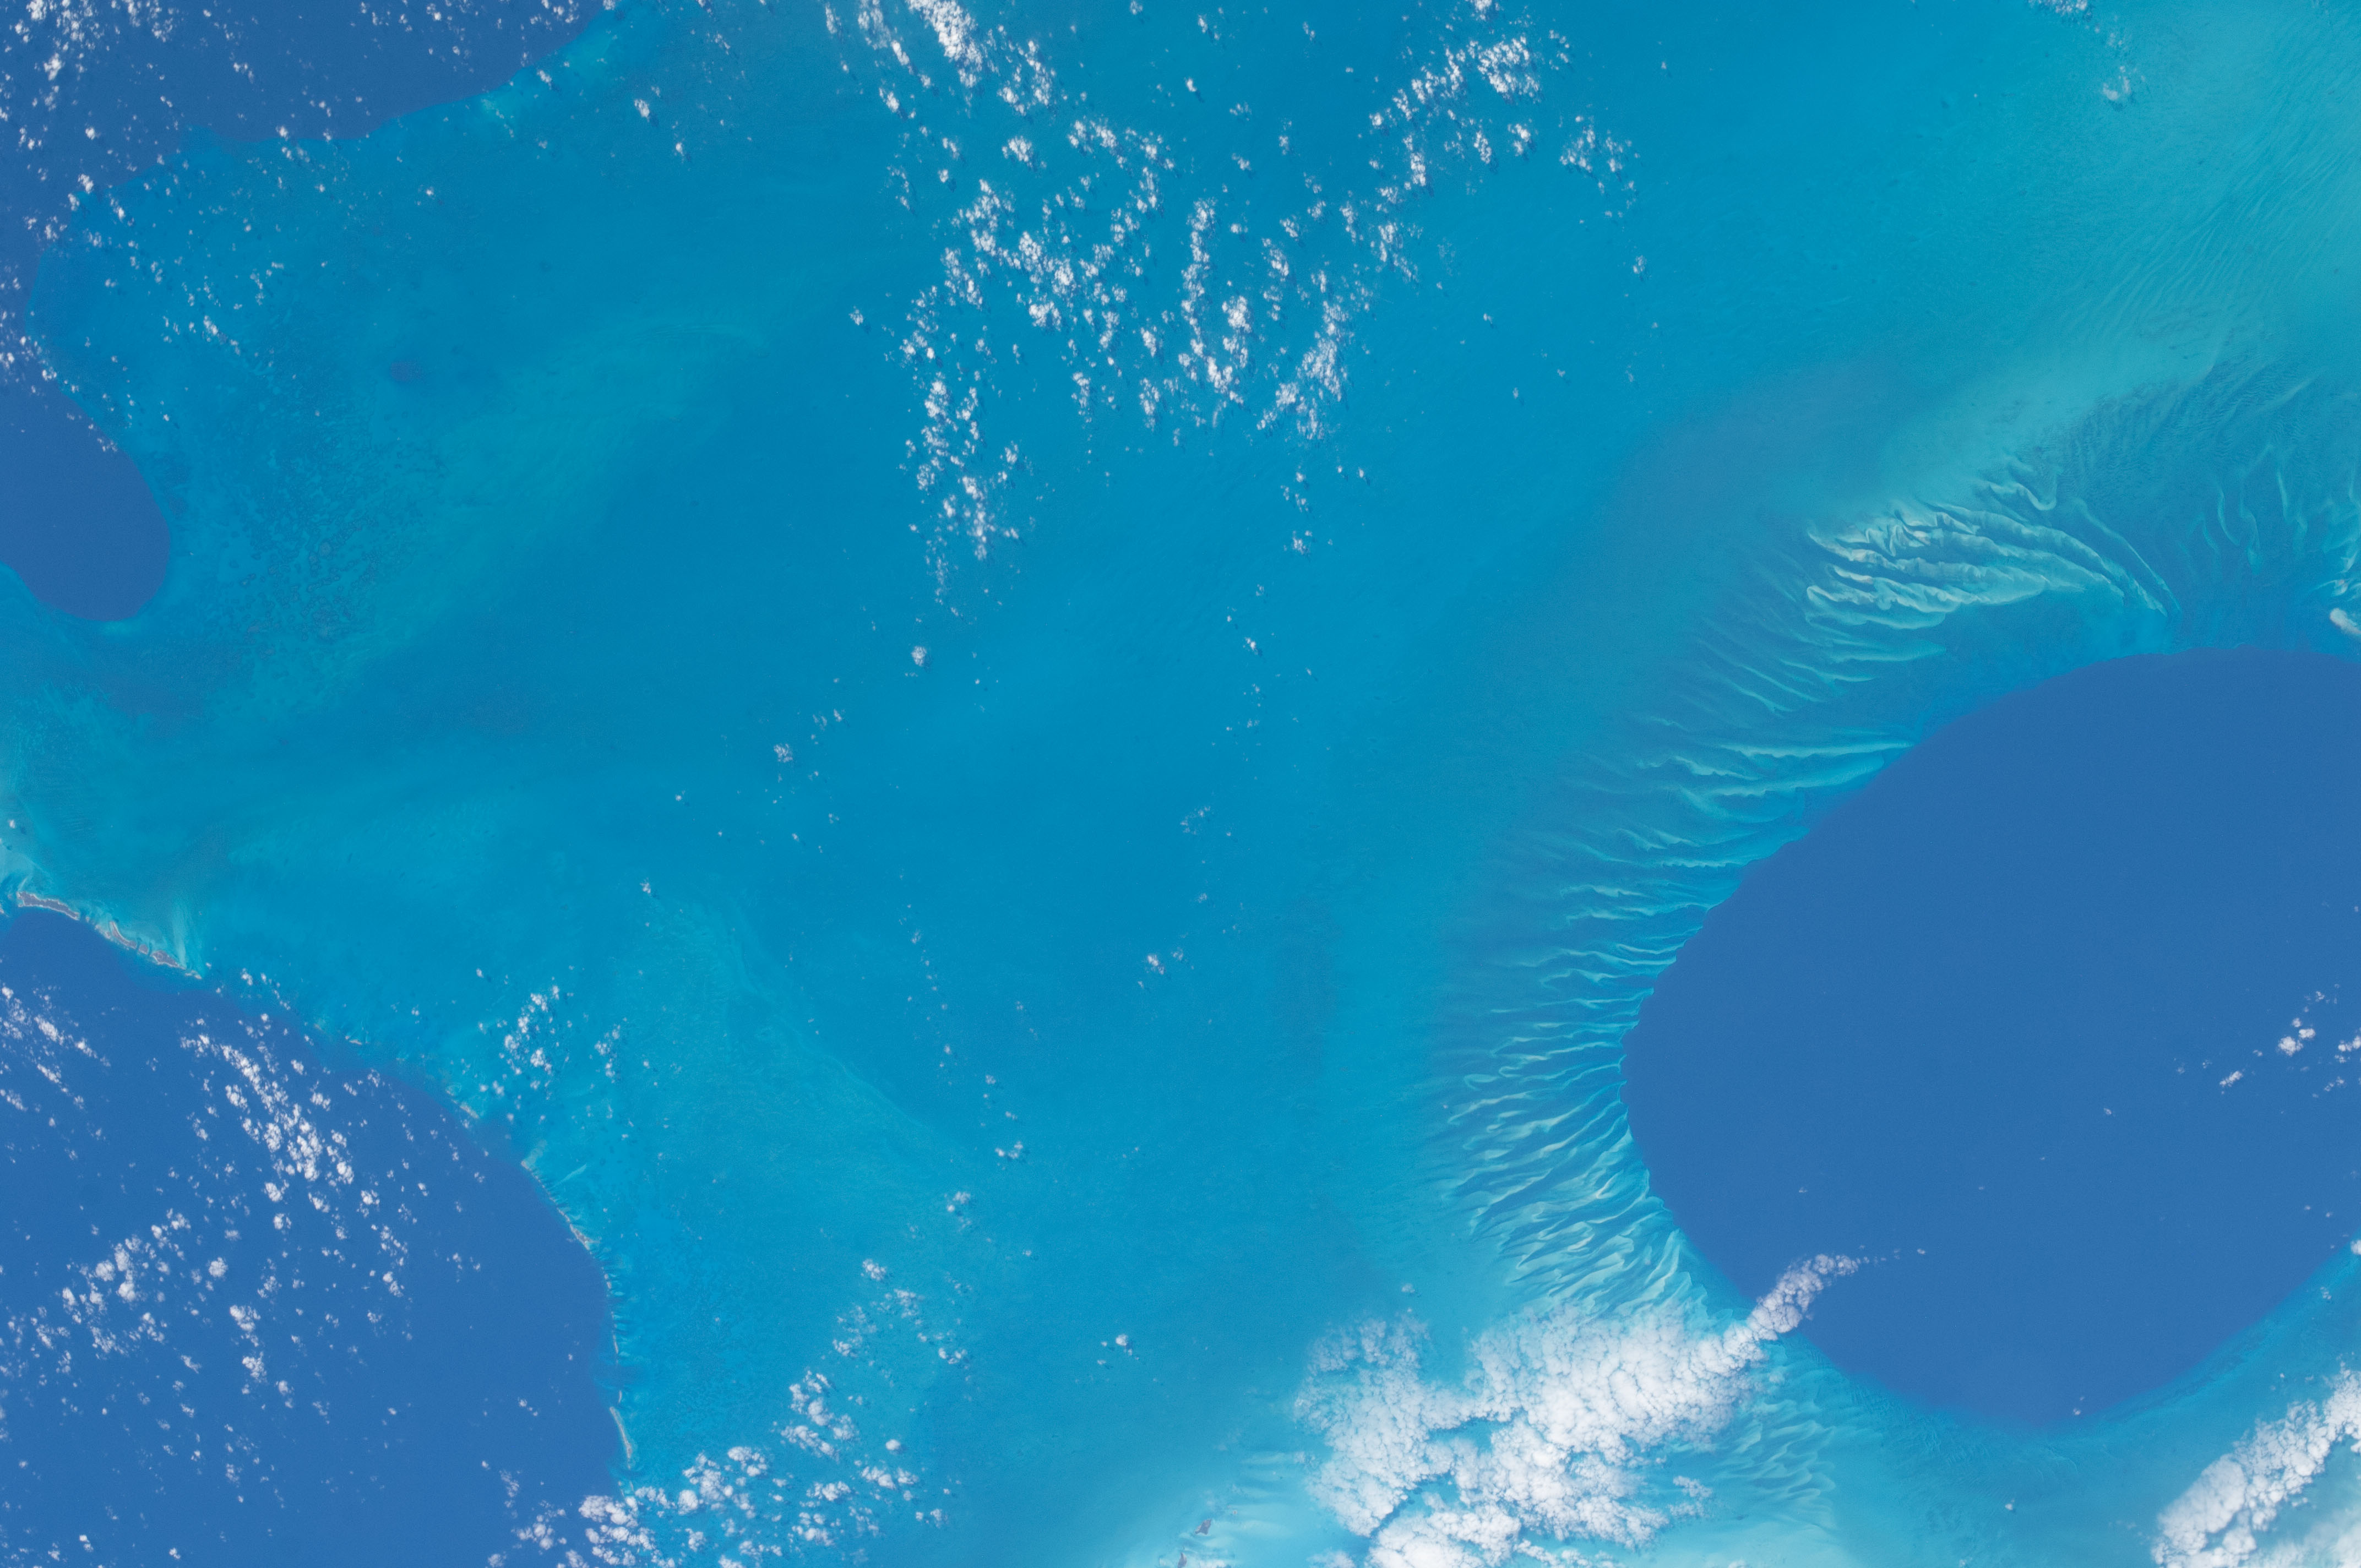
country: BAHAMAS
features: GREAT BAHAMA BANK, TONGUE OF THE OCEAN, BONAVISTA CAY, NURSE CAY
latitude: 23.0
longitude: -76.5
